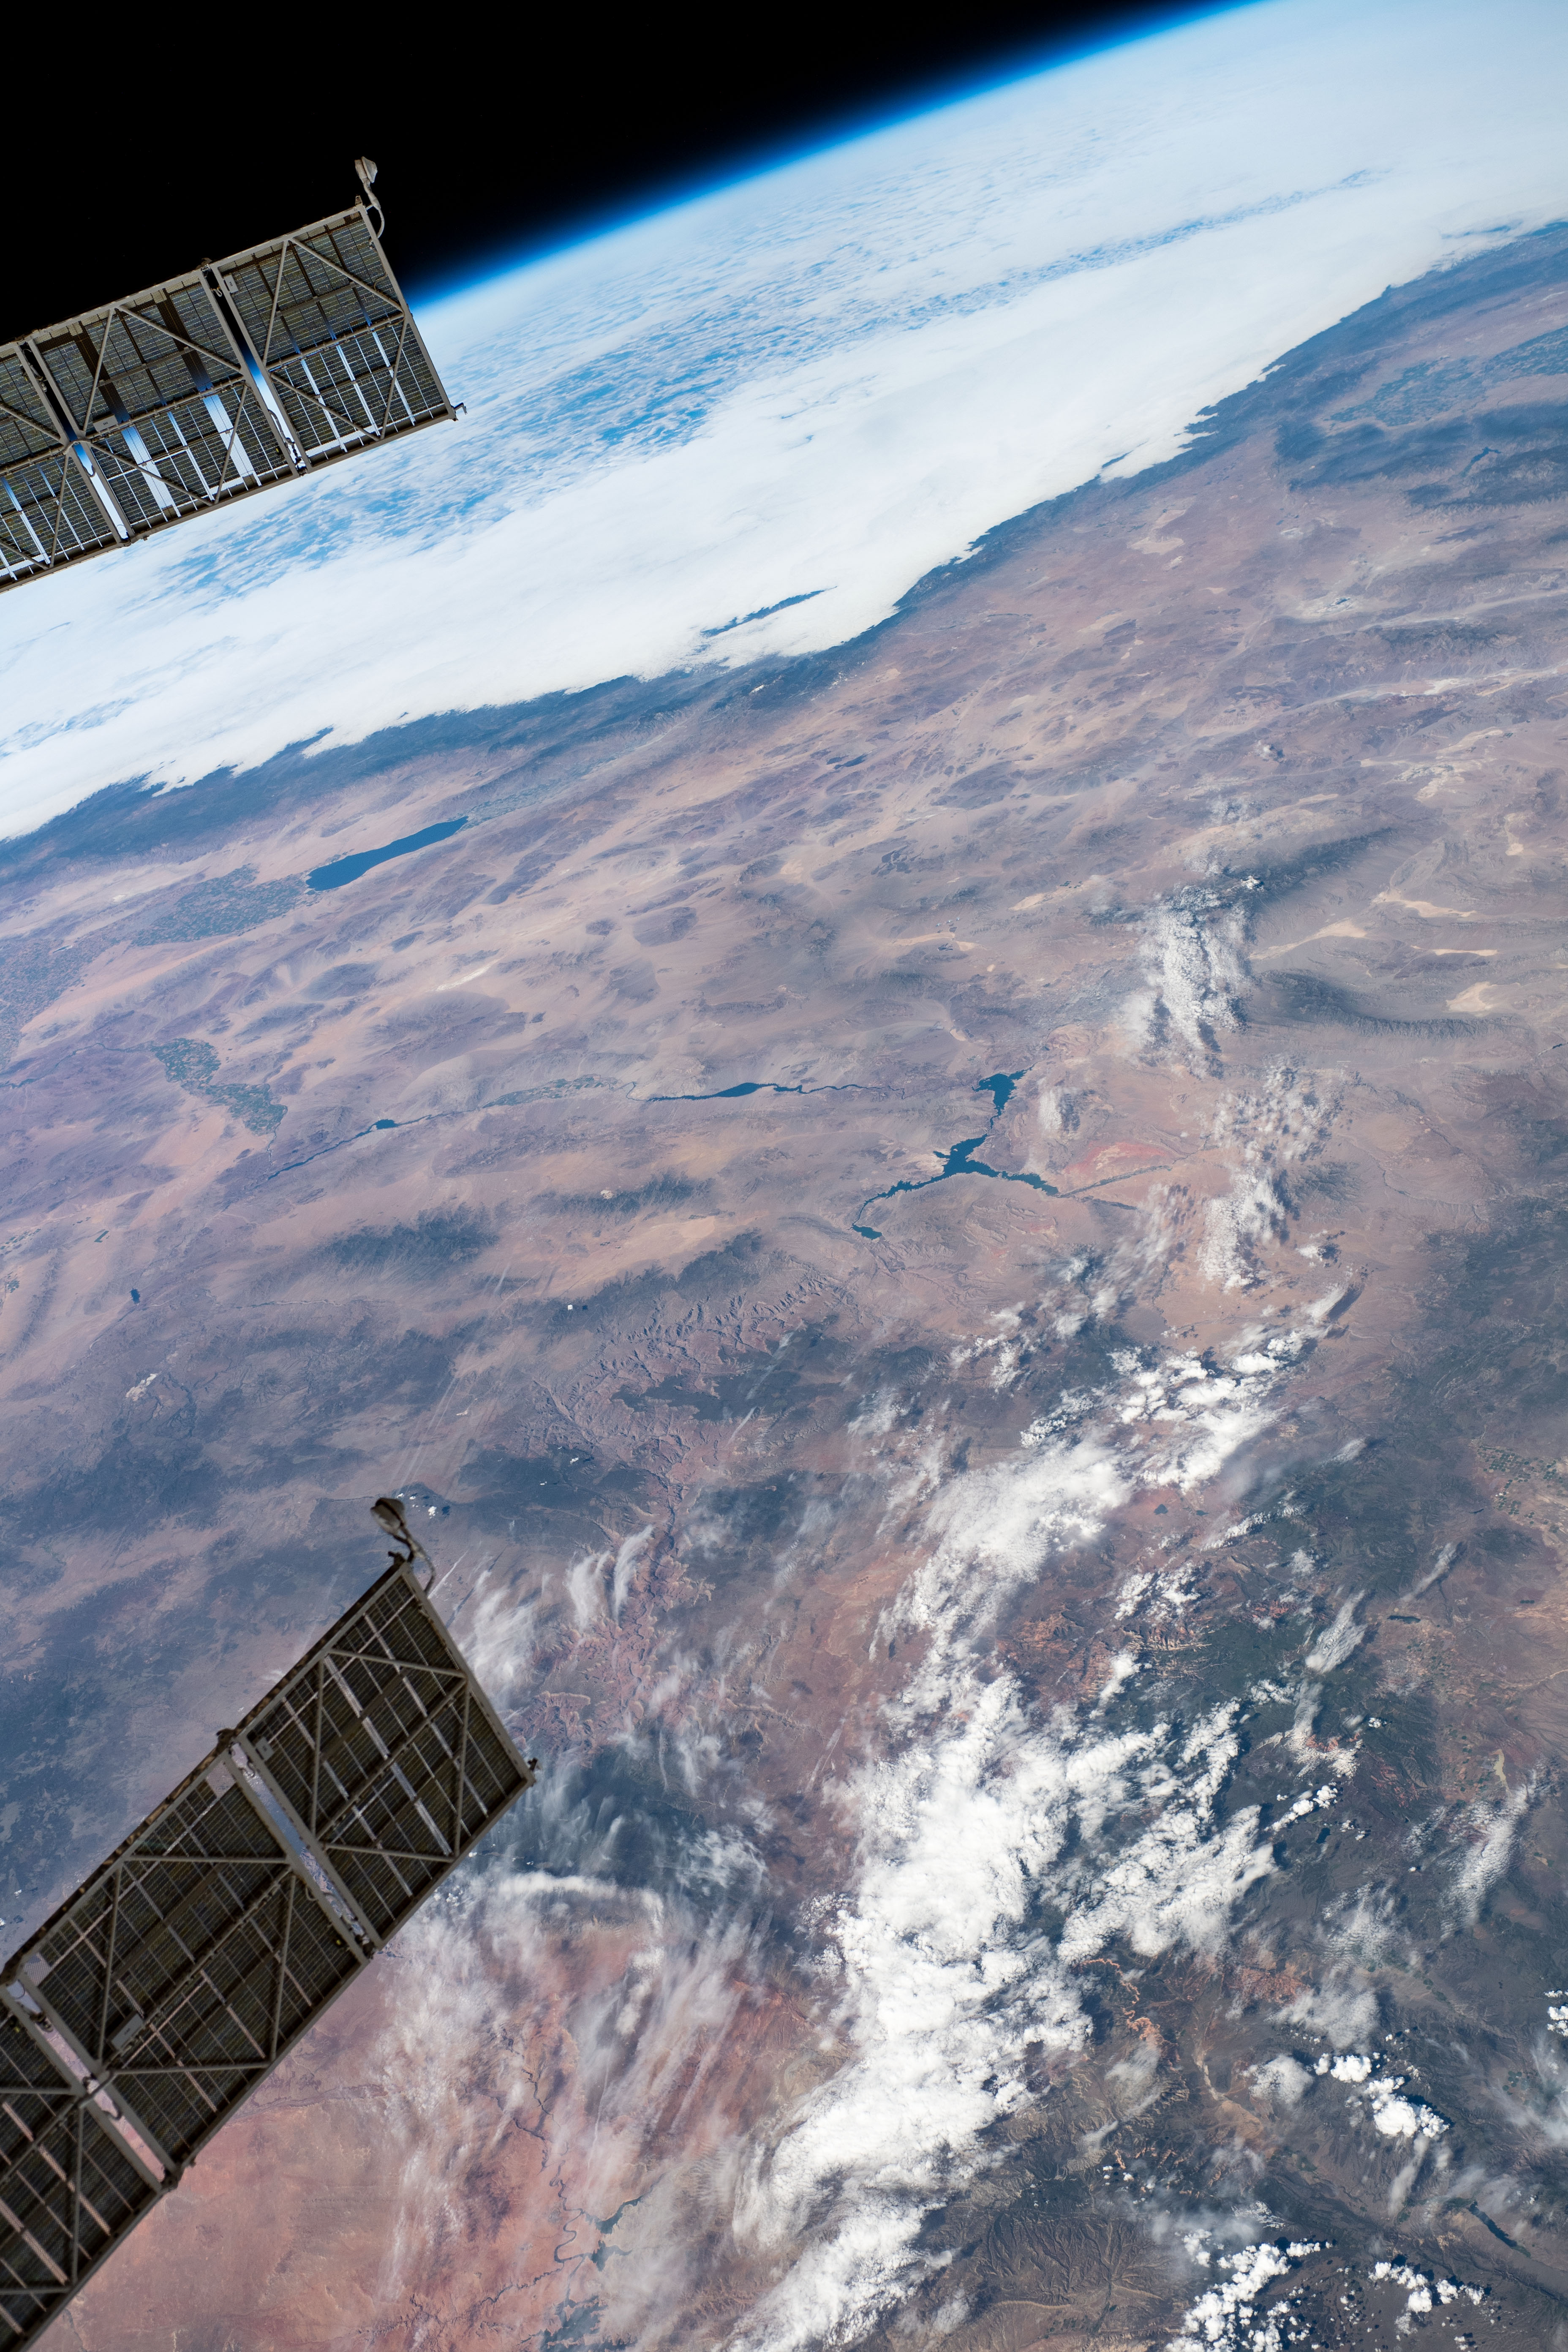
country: USA-ARIZONA
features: LAS VEGAS, COLORADO RIVER, LAKE MEAD
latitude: 36.0
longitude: -114.0
